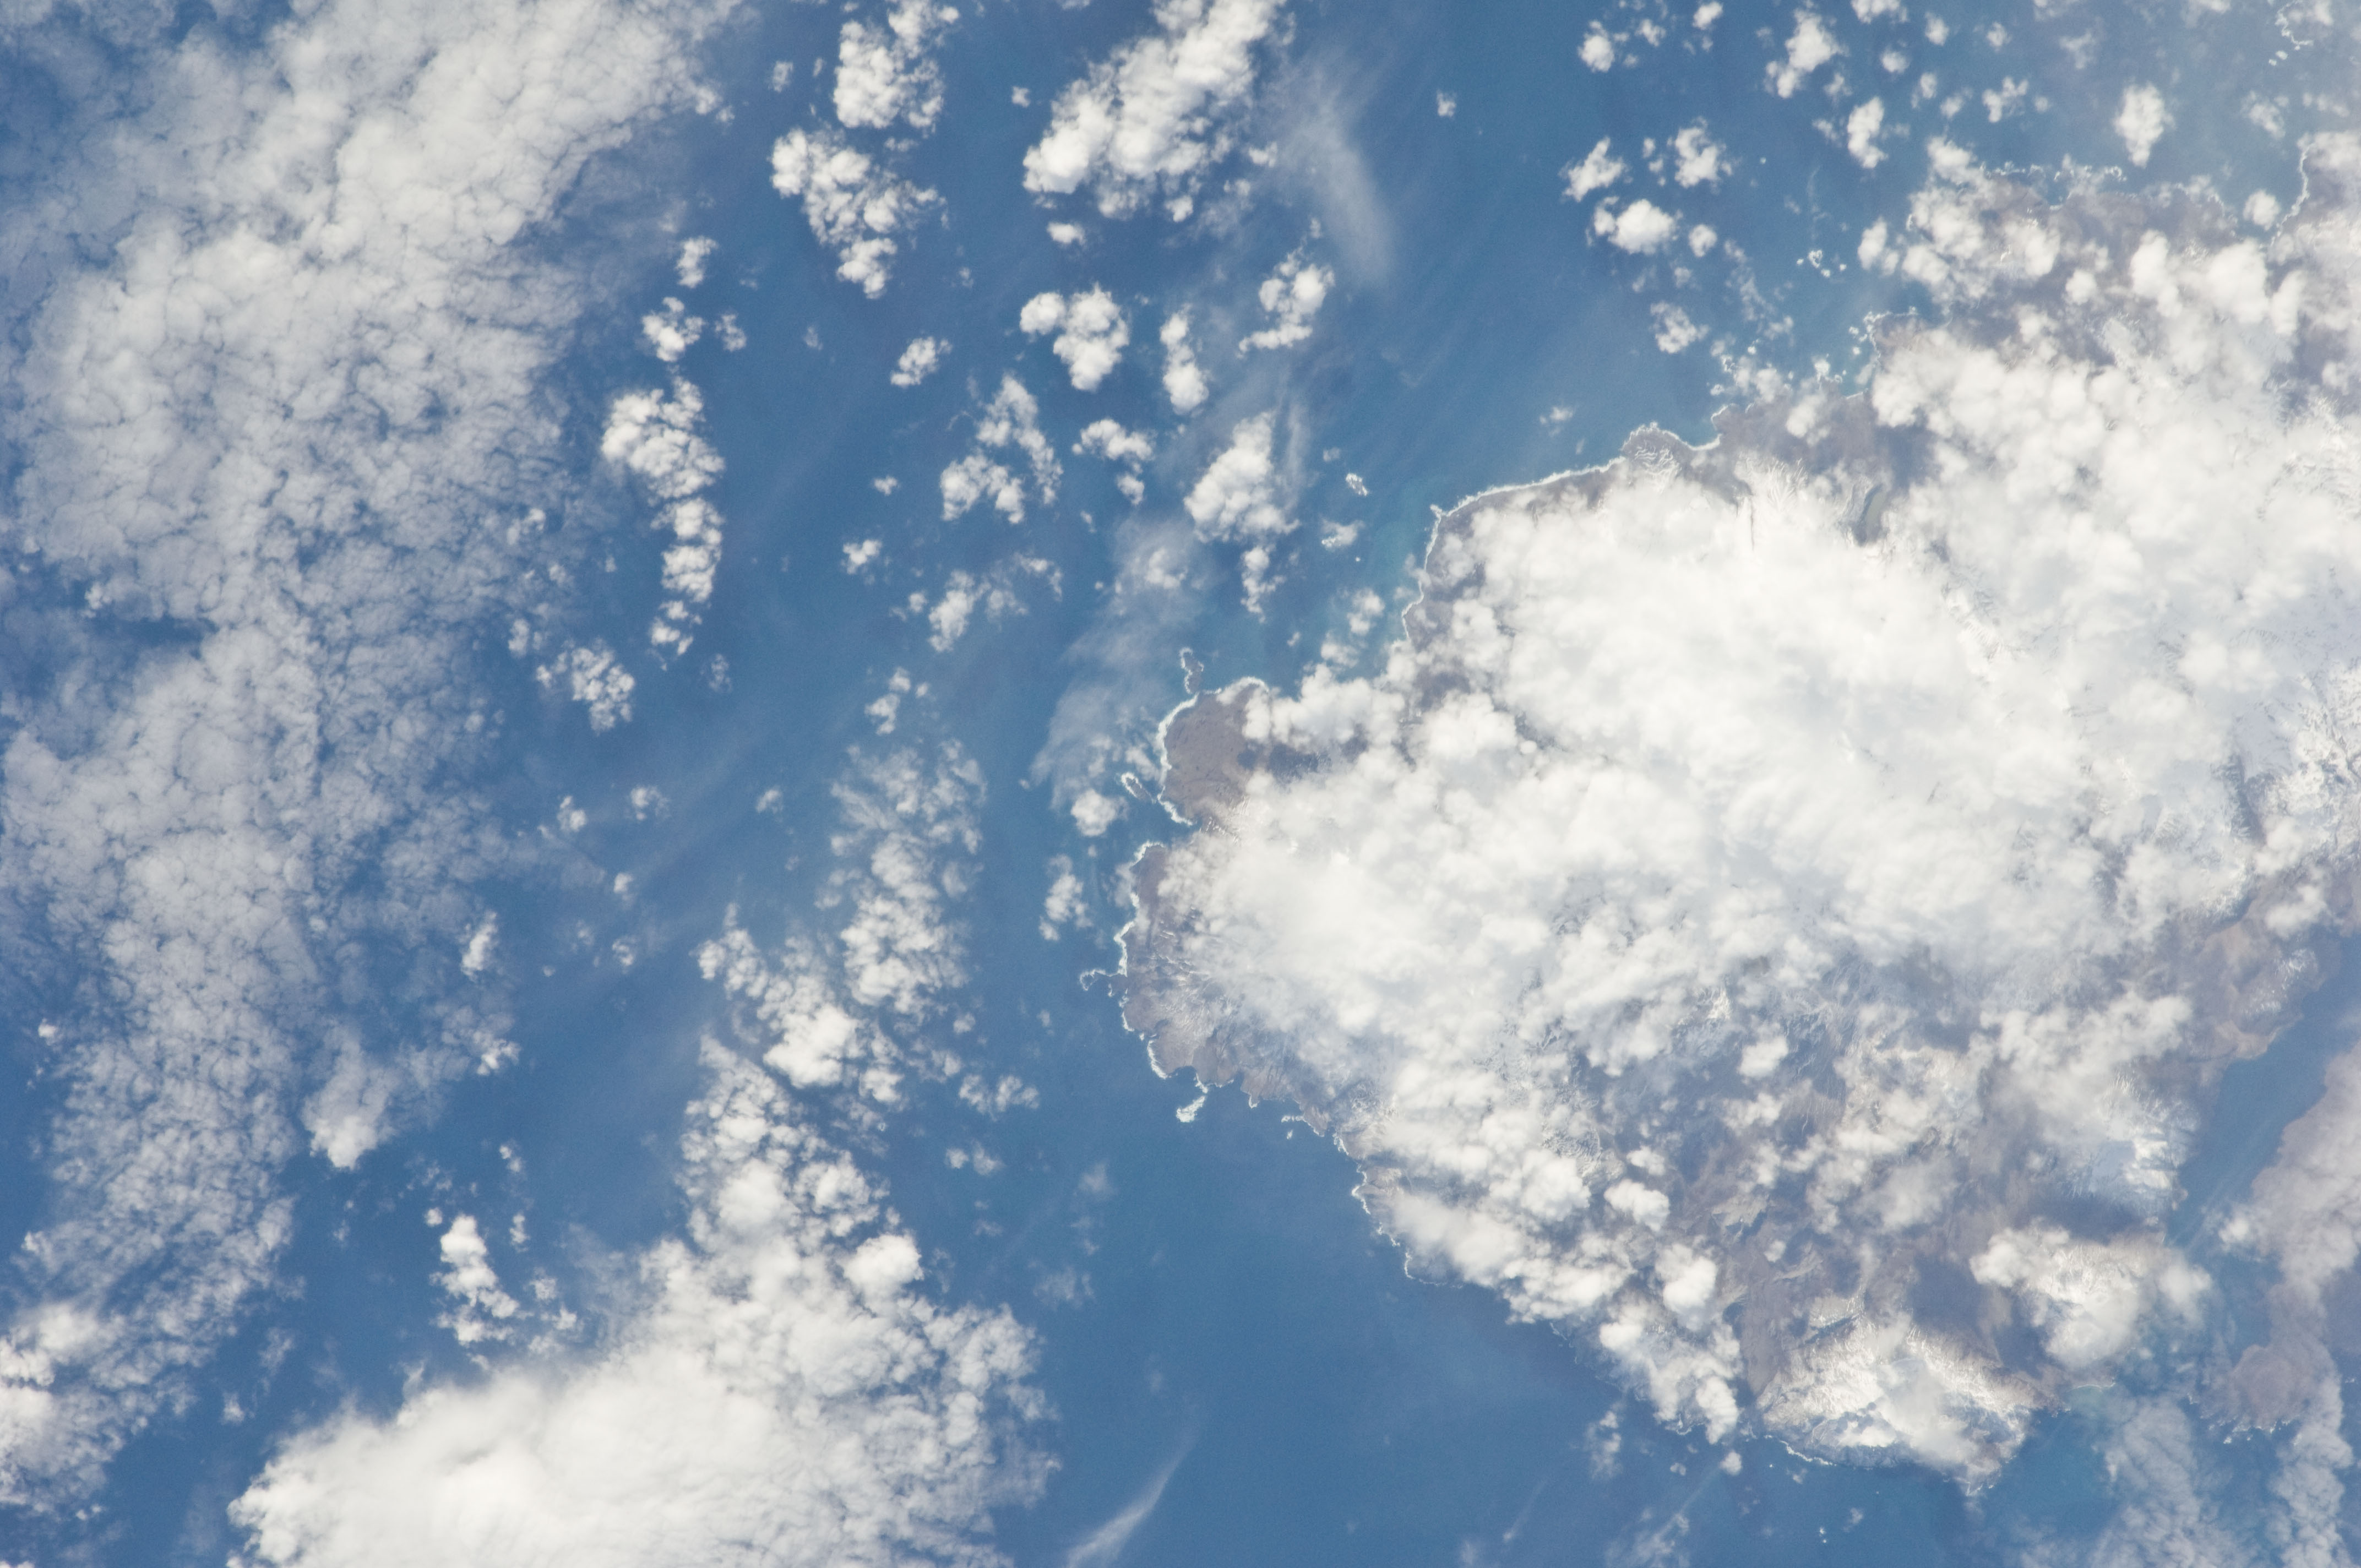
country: KERGUELEN ILES
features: RALLIER DU BATY PENINSULA, CAPE BOURBON, MTS., SNOW
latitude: -49.6
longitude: 68.8
